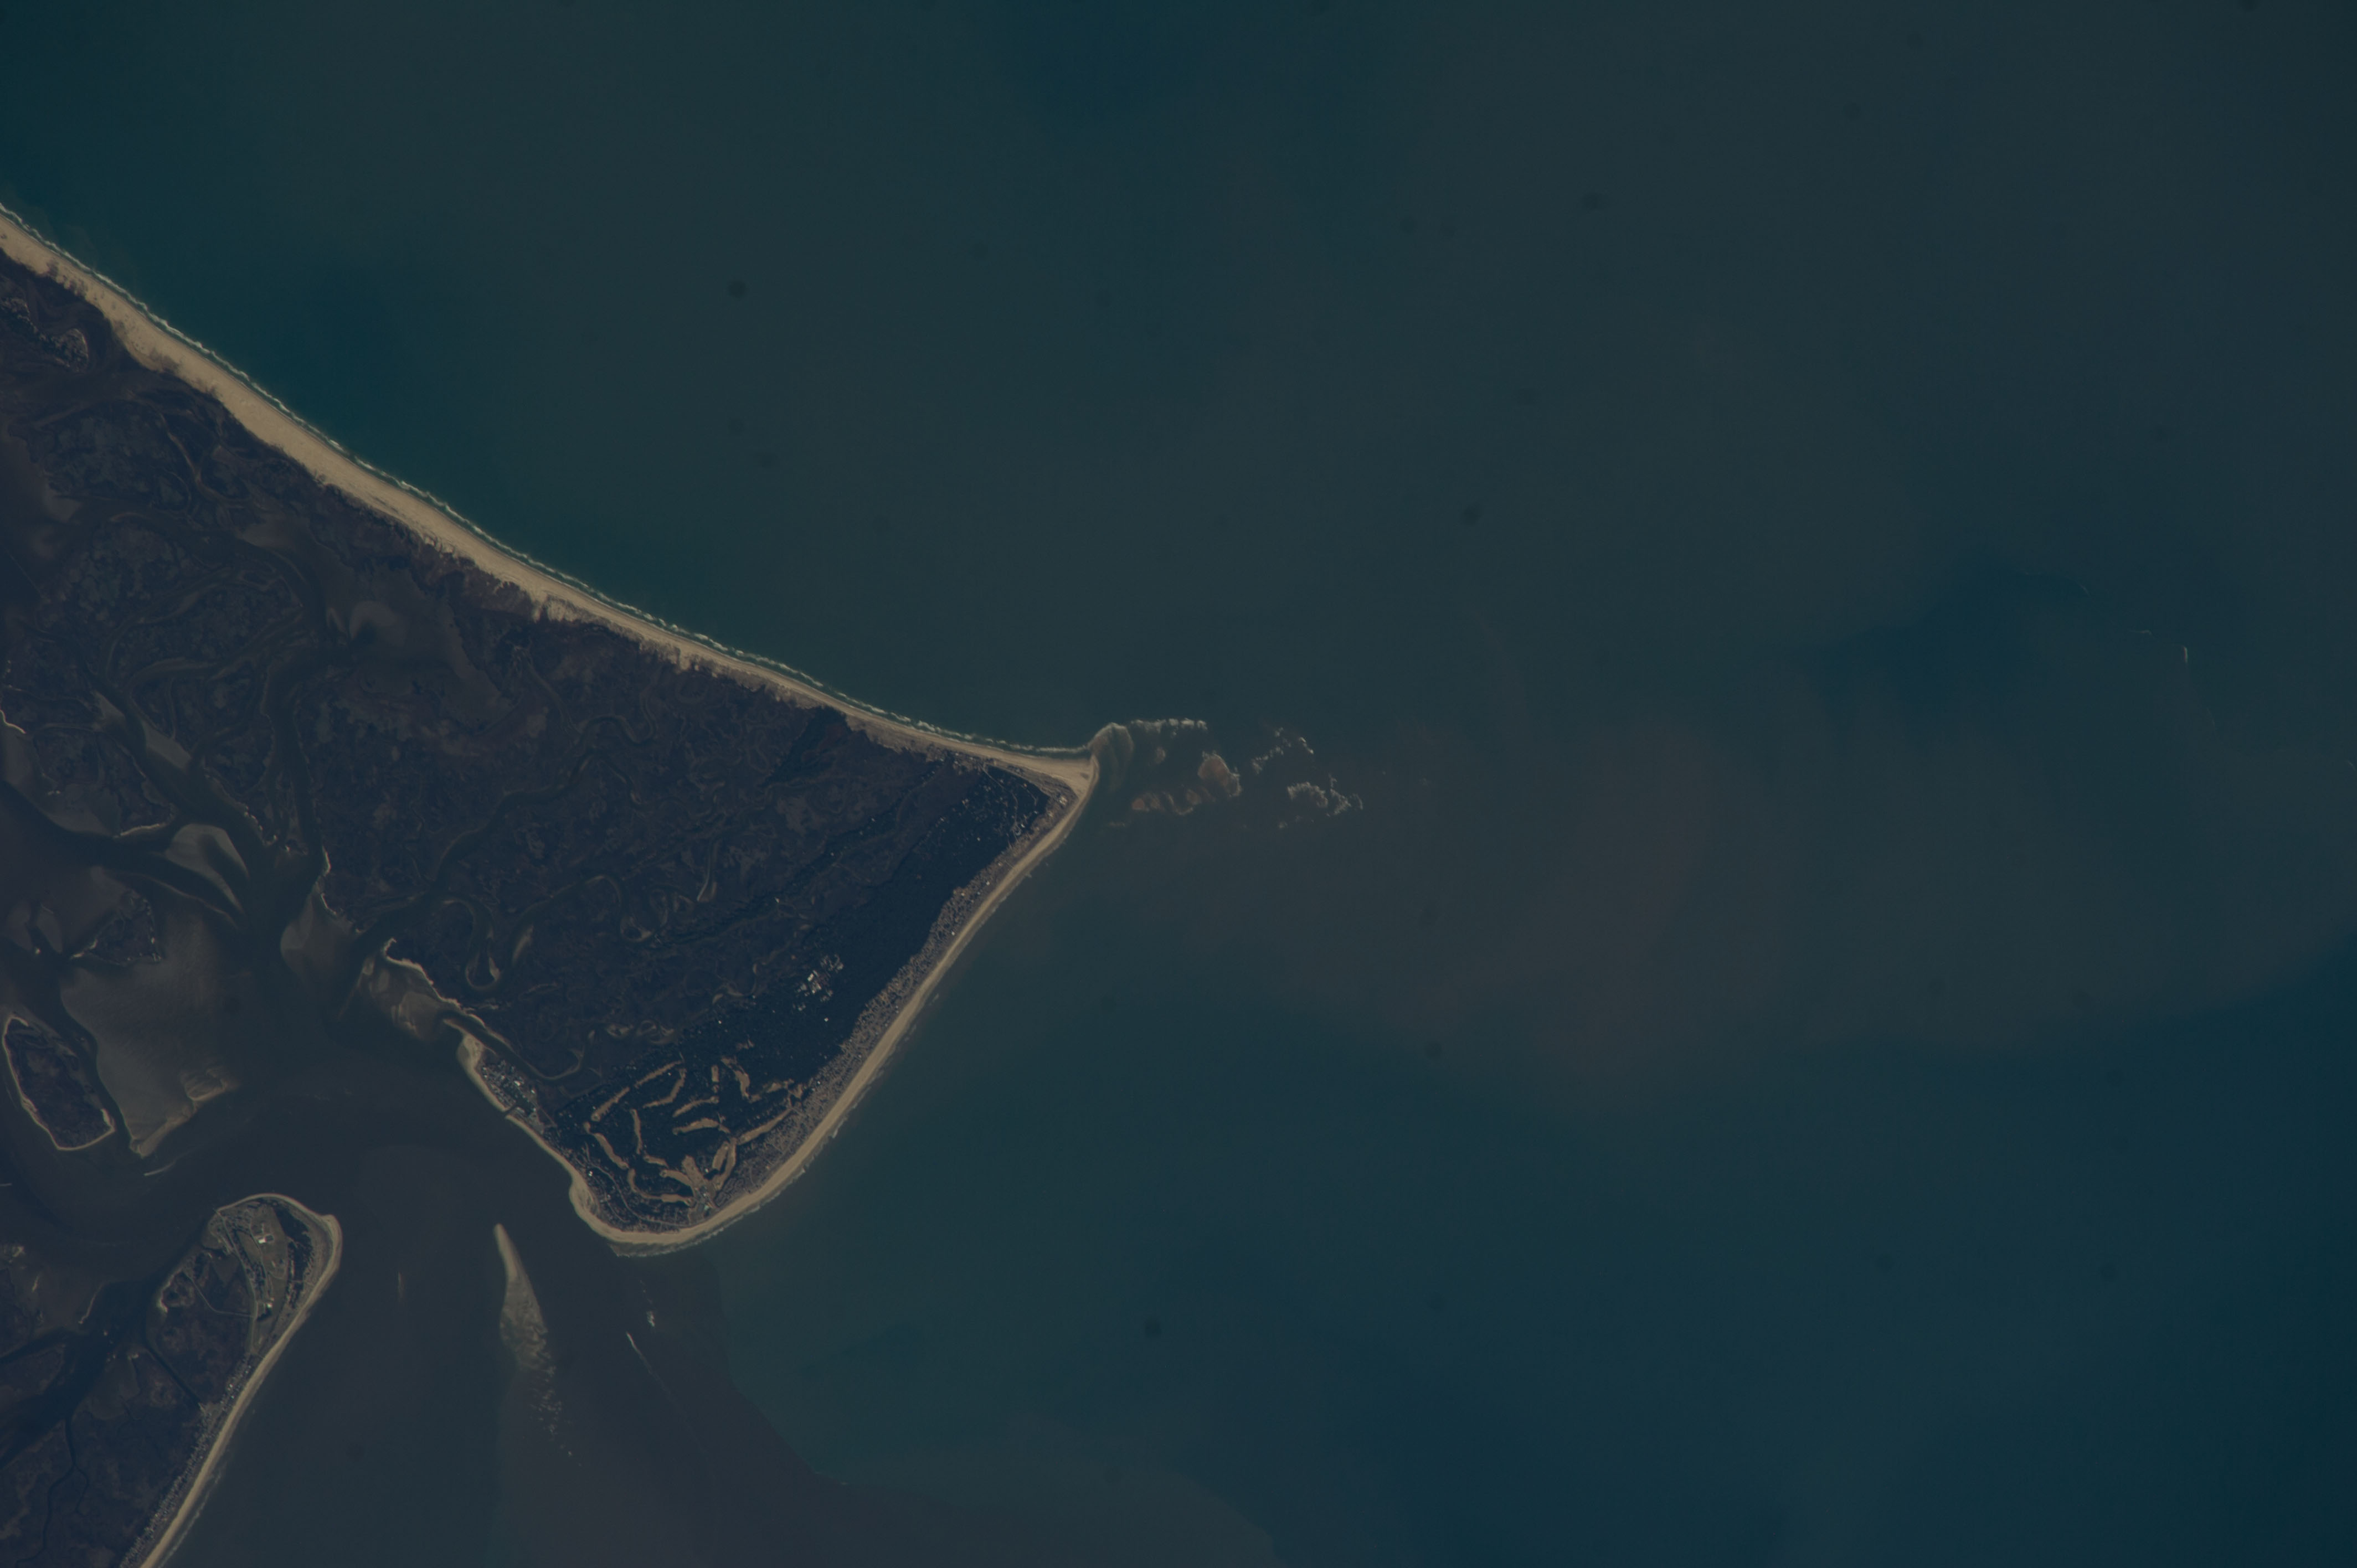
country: USA
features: O.
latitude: 33.9
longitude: -78.0
